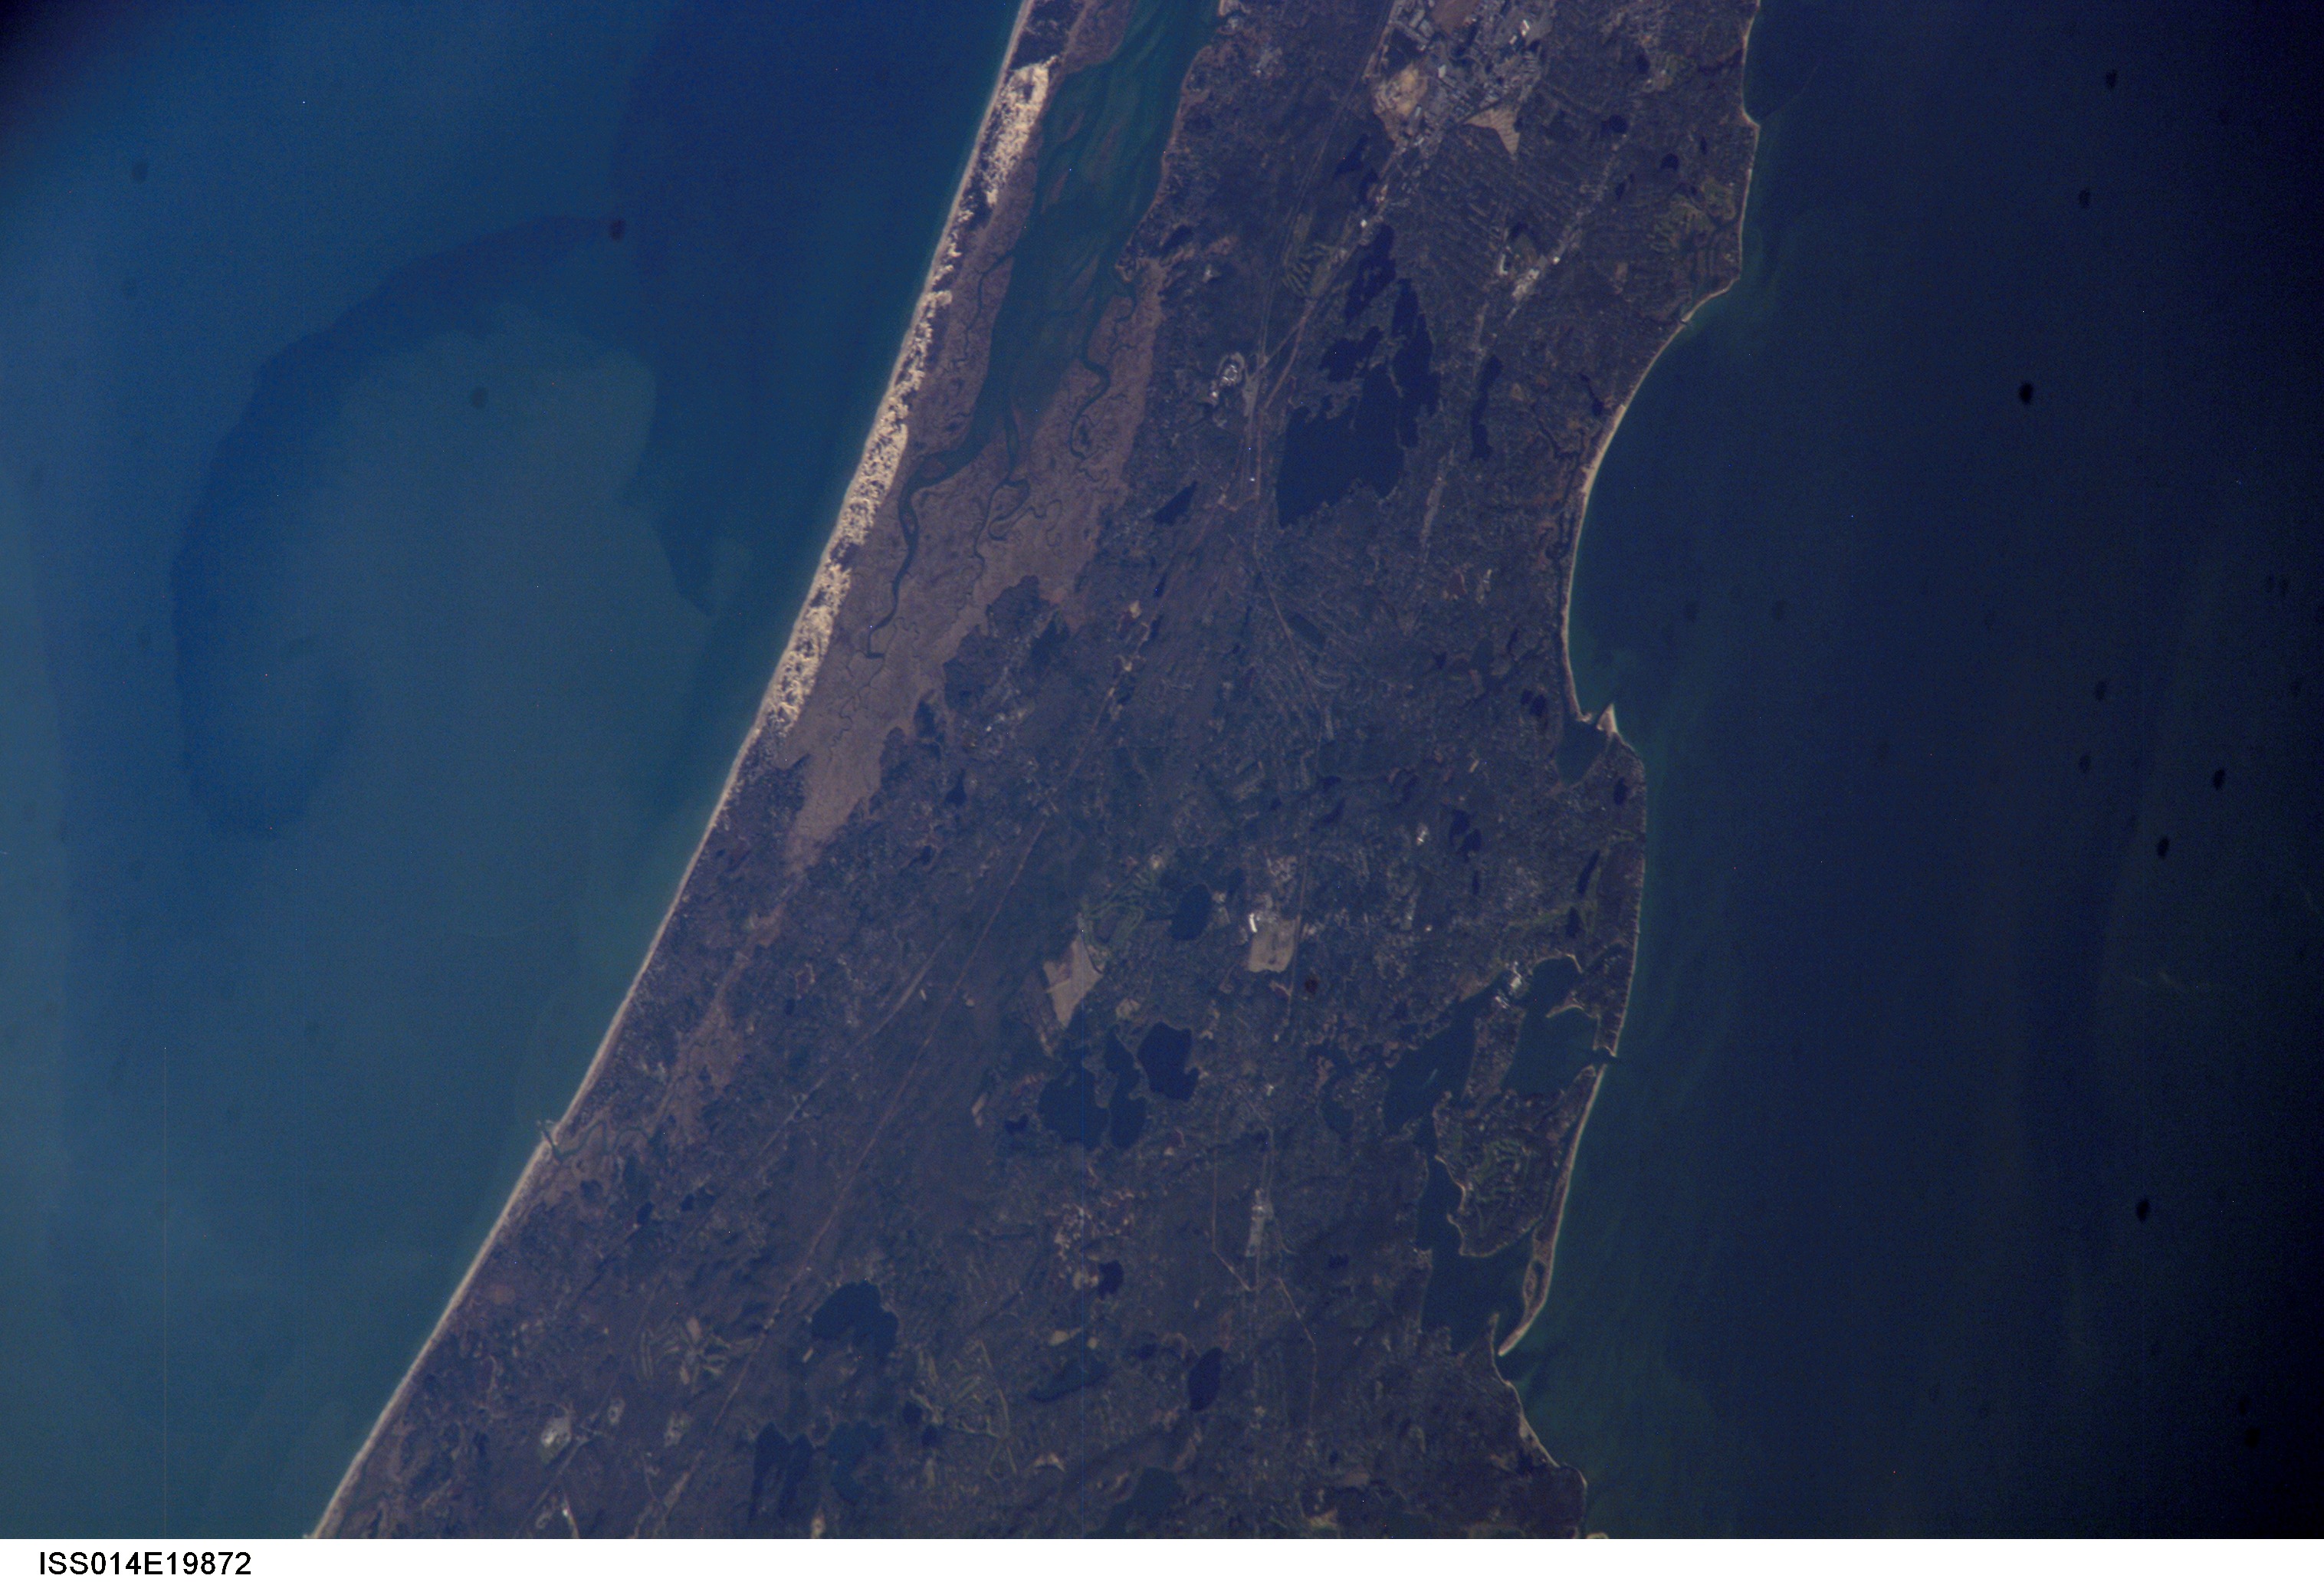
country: USA-MASSACHUSETTS
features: CAPE COD, WEST BARNSTABLE
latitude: 41.7
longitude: -70.4
